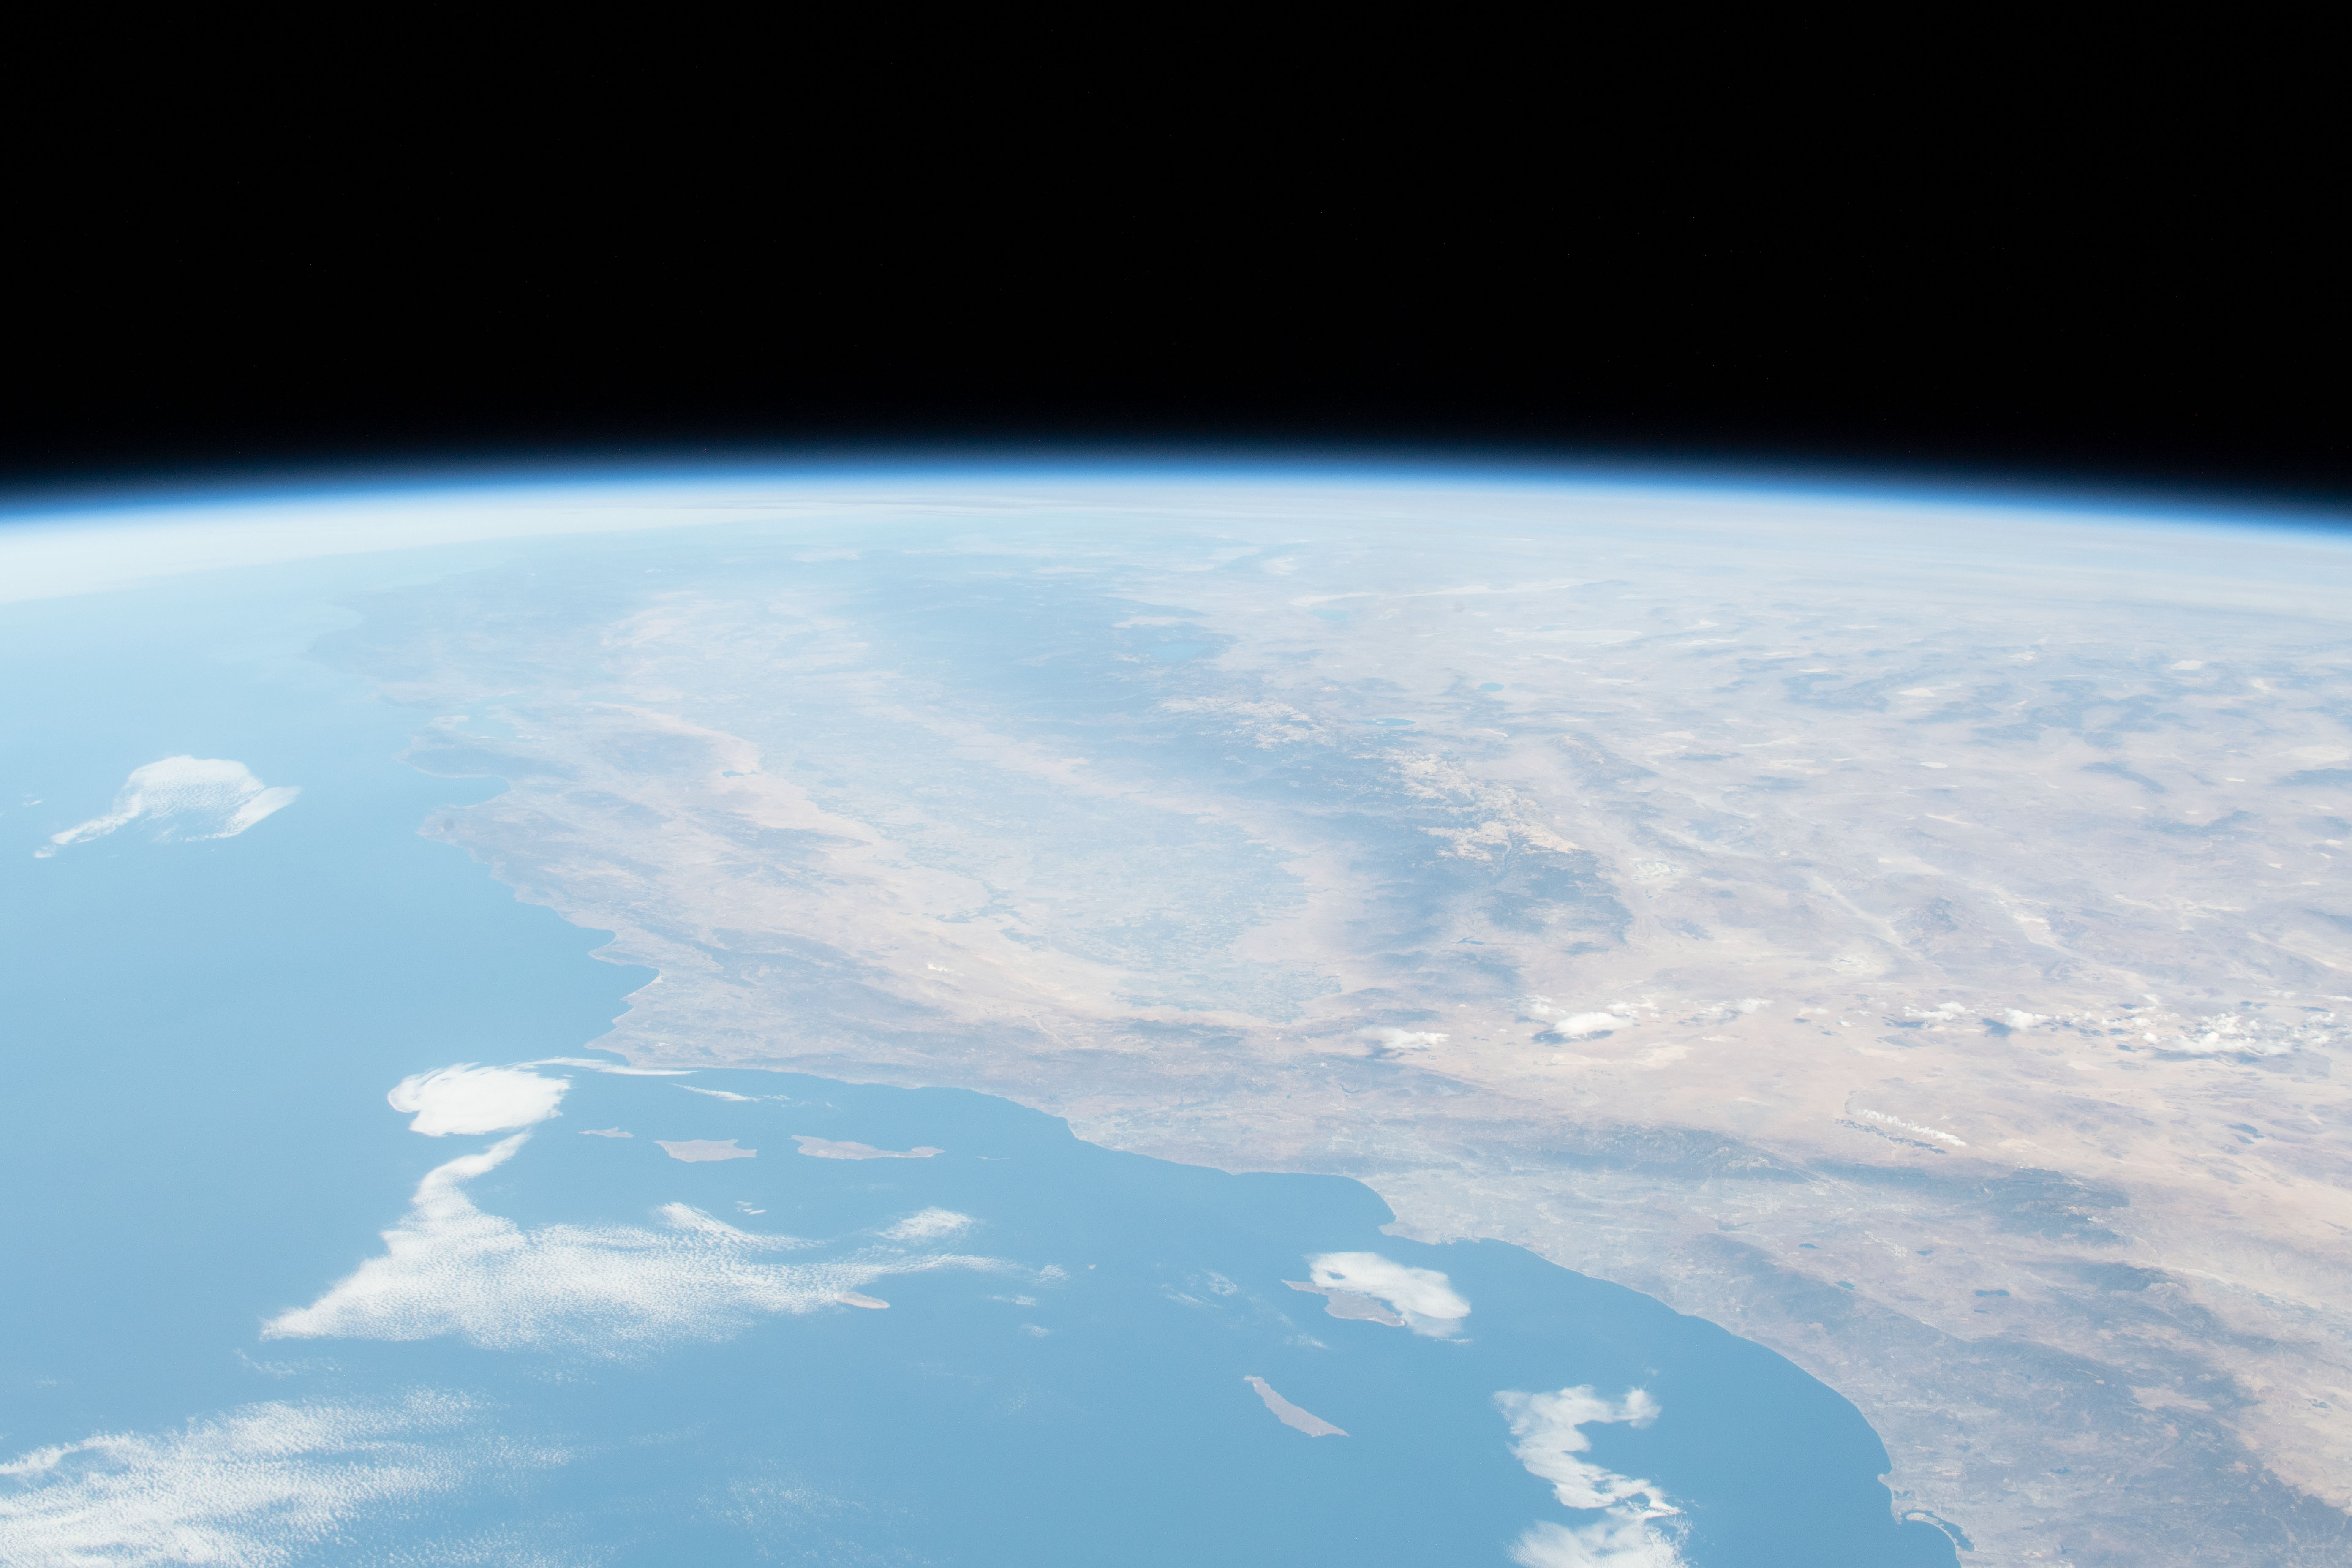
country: USA-CALIFORNIA
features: CALIFORNIA, SIERRA NEVADA
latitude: 37.0
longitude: -119.5
